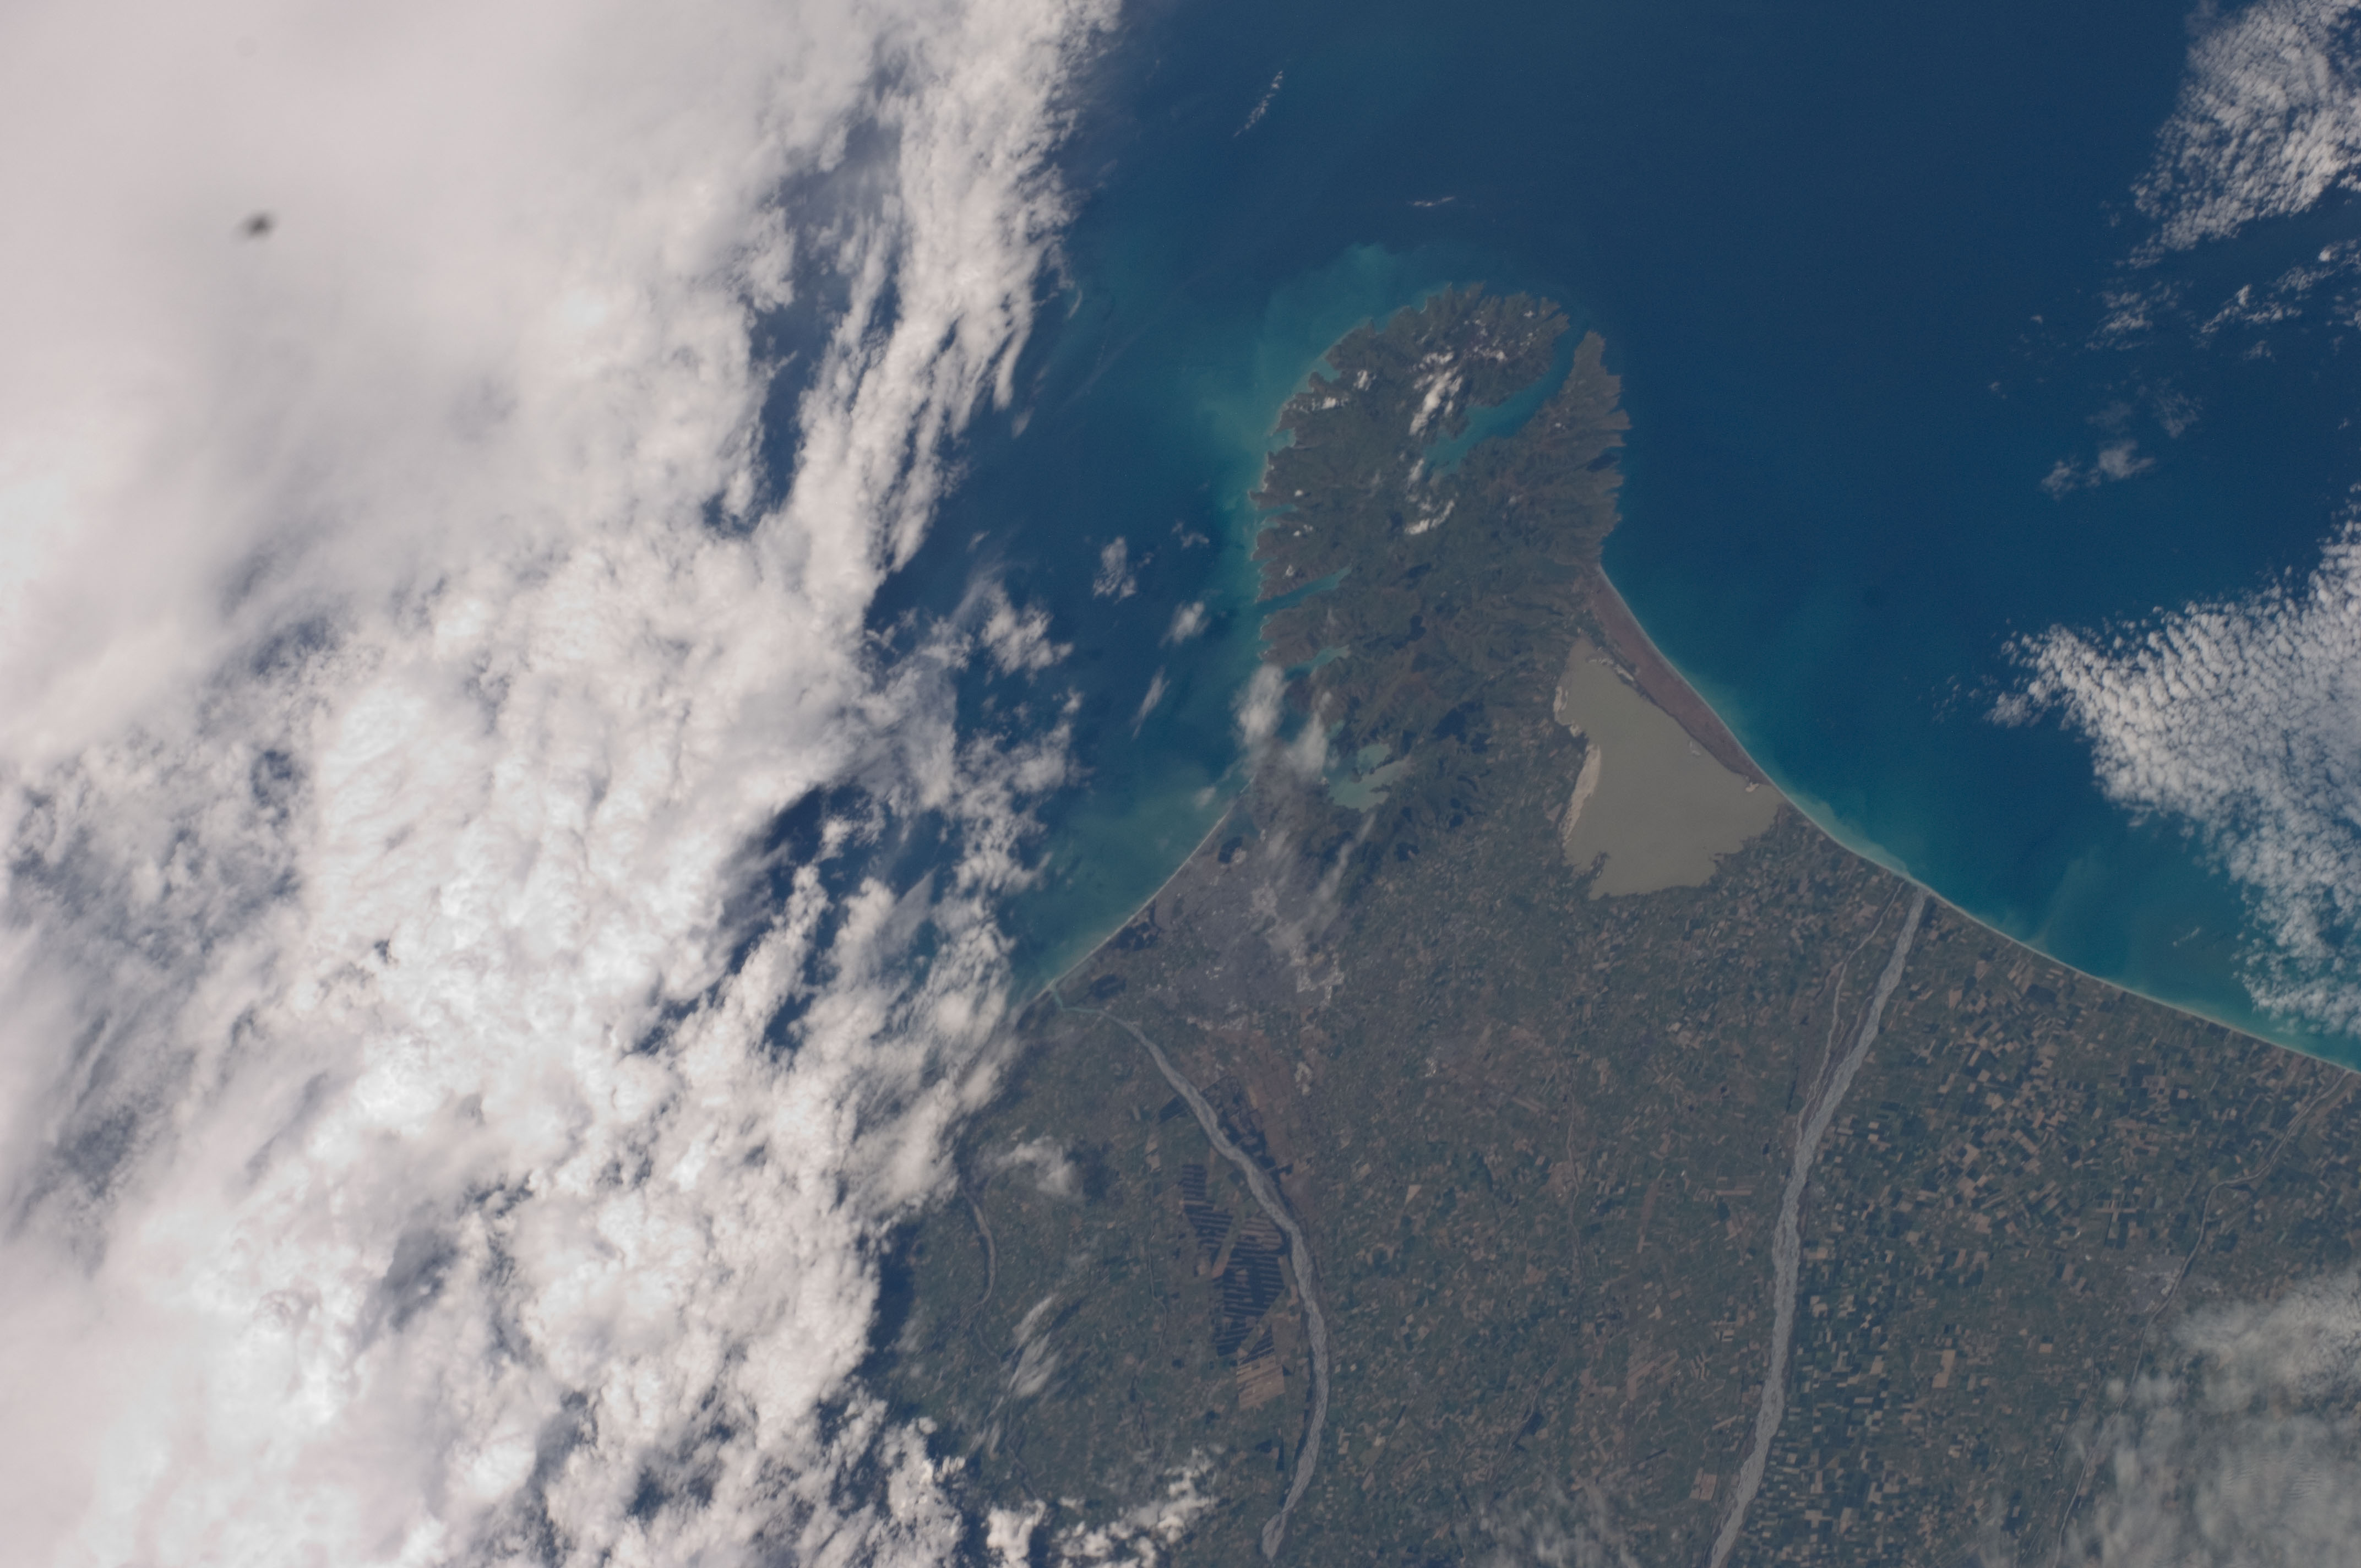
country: NEW ZEALAND-SI
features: CHRISTCHURCH, COAST, L. ELLESMERE
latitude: -43.5
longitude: 173.0
